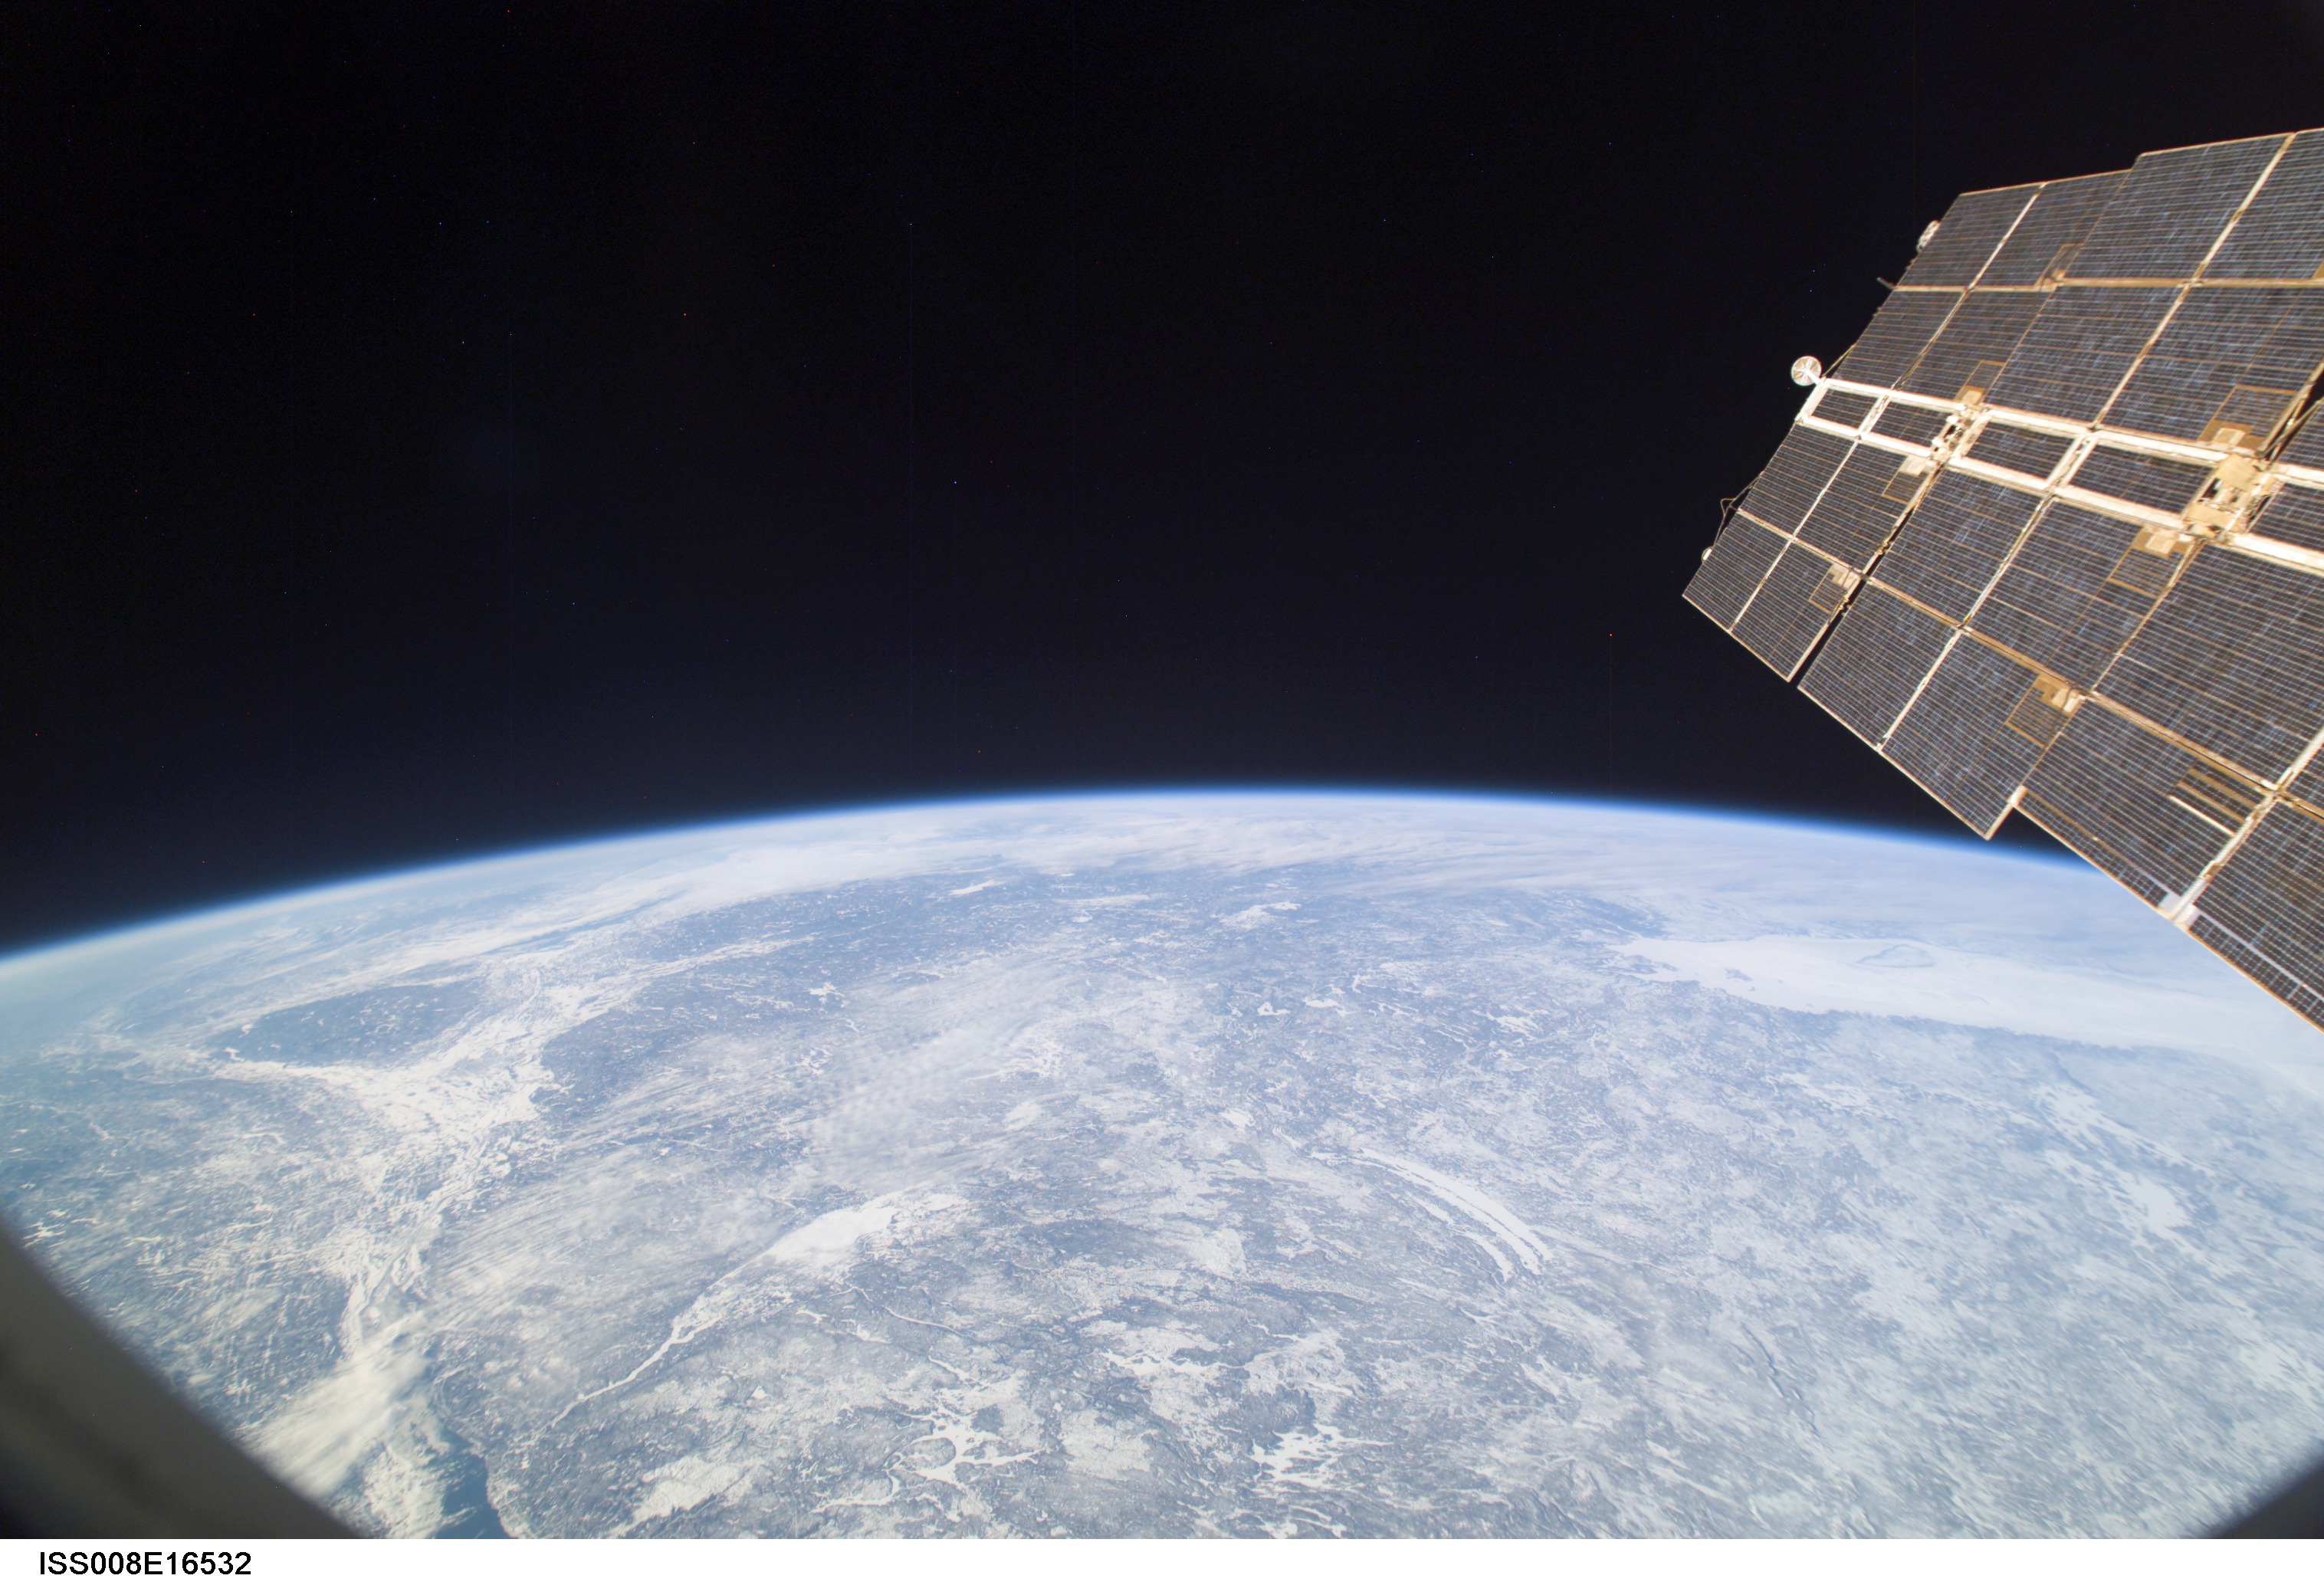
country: CANADA-Q
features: L. MISTASSINI, L. SAINT-JEAN, ST LAWRENCE R., ATMOSPHERIC LIMB
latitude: 50.0
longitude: -73.5
